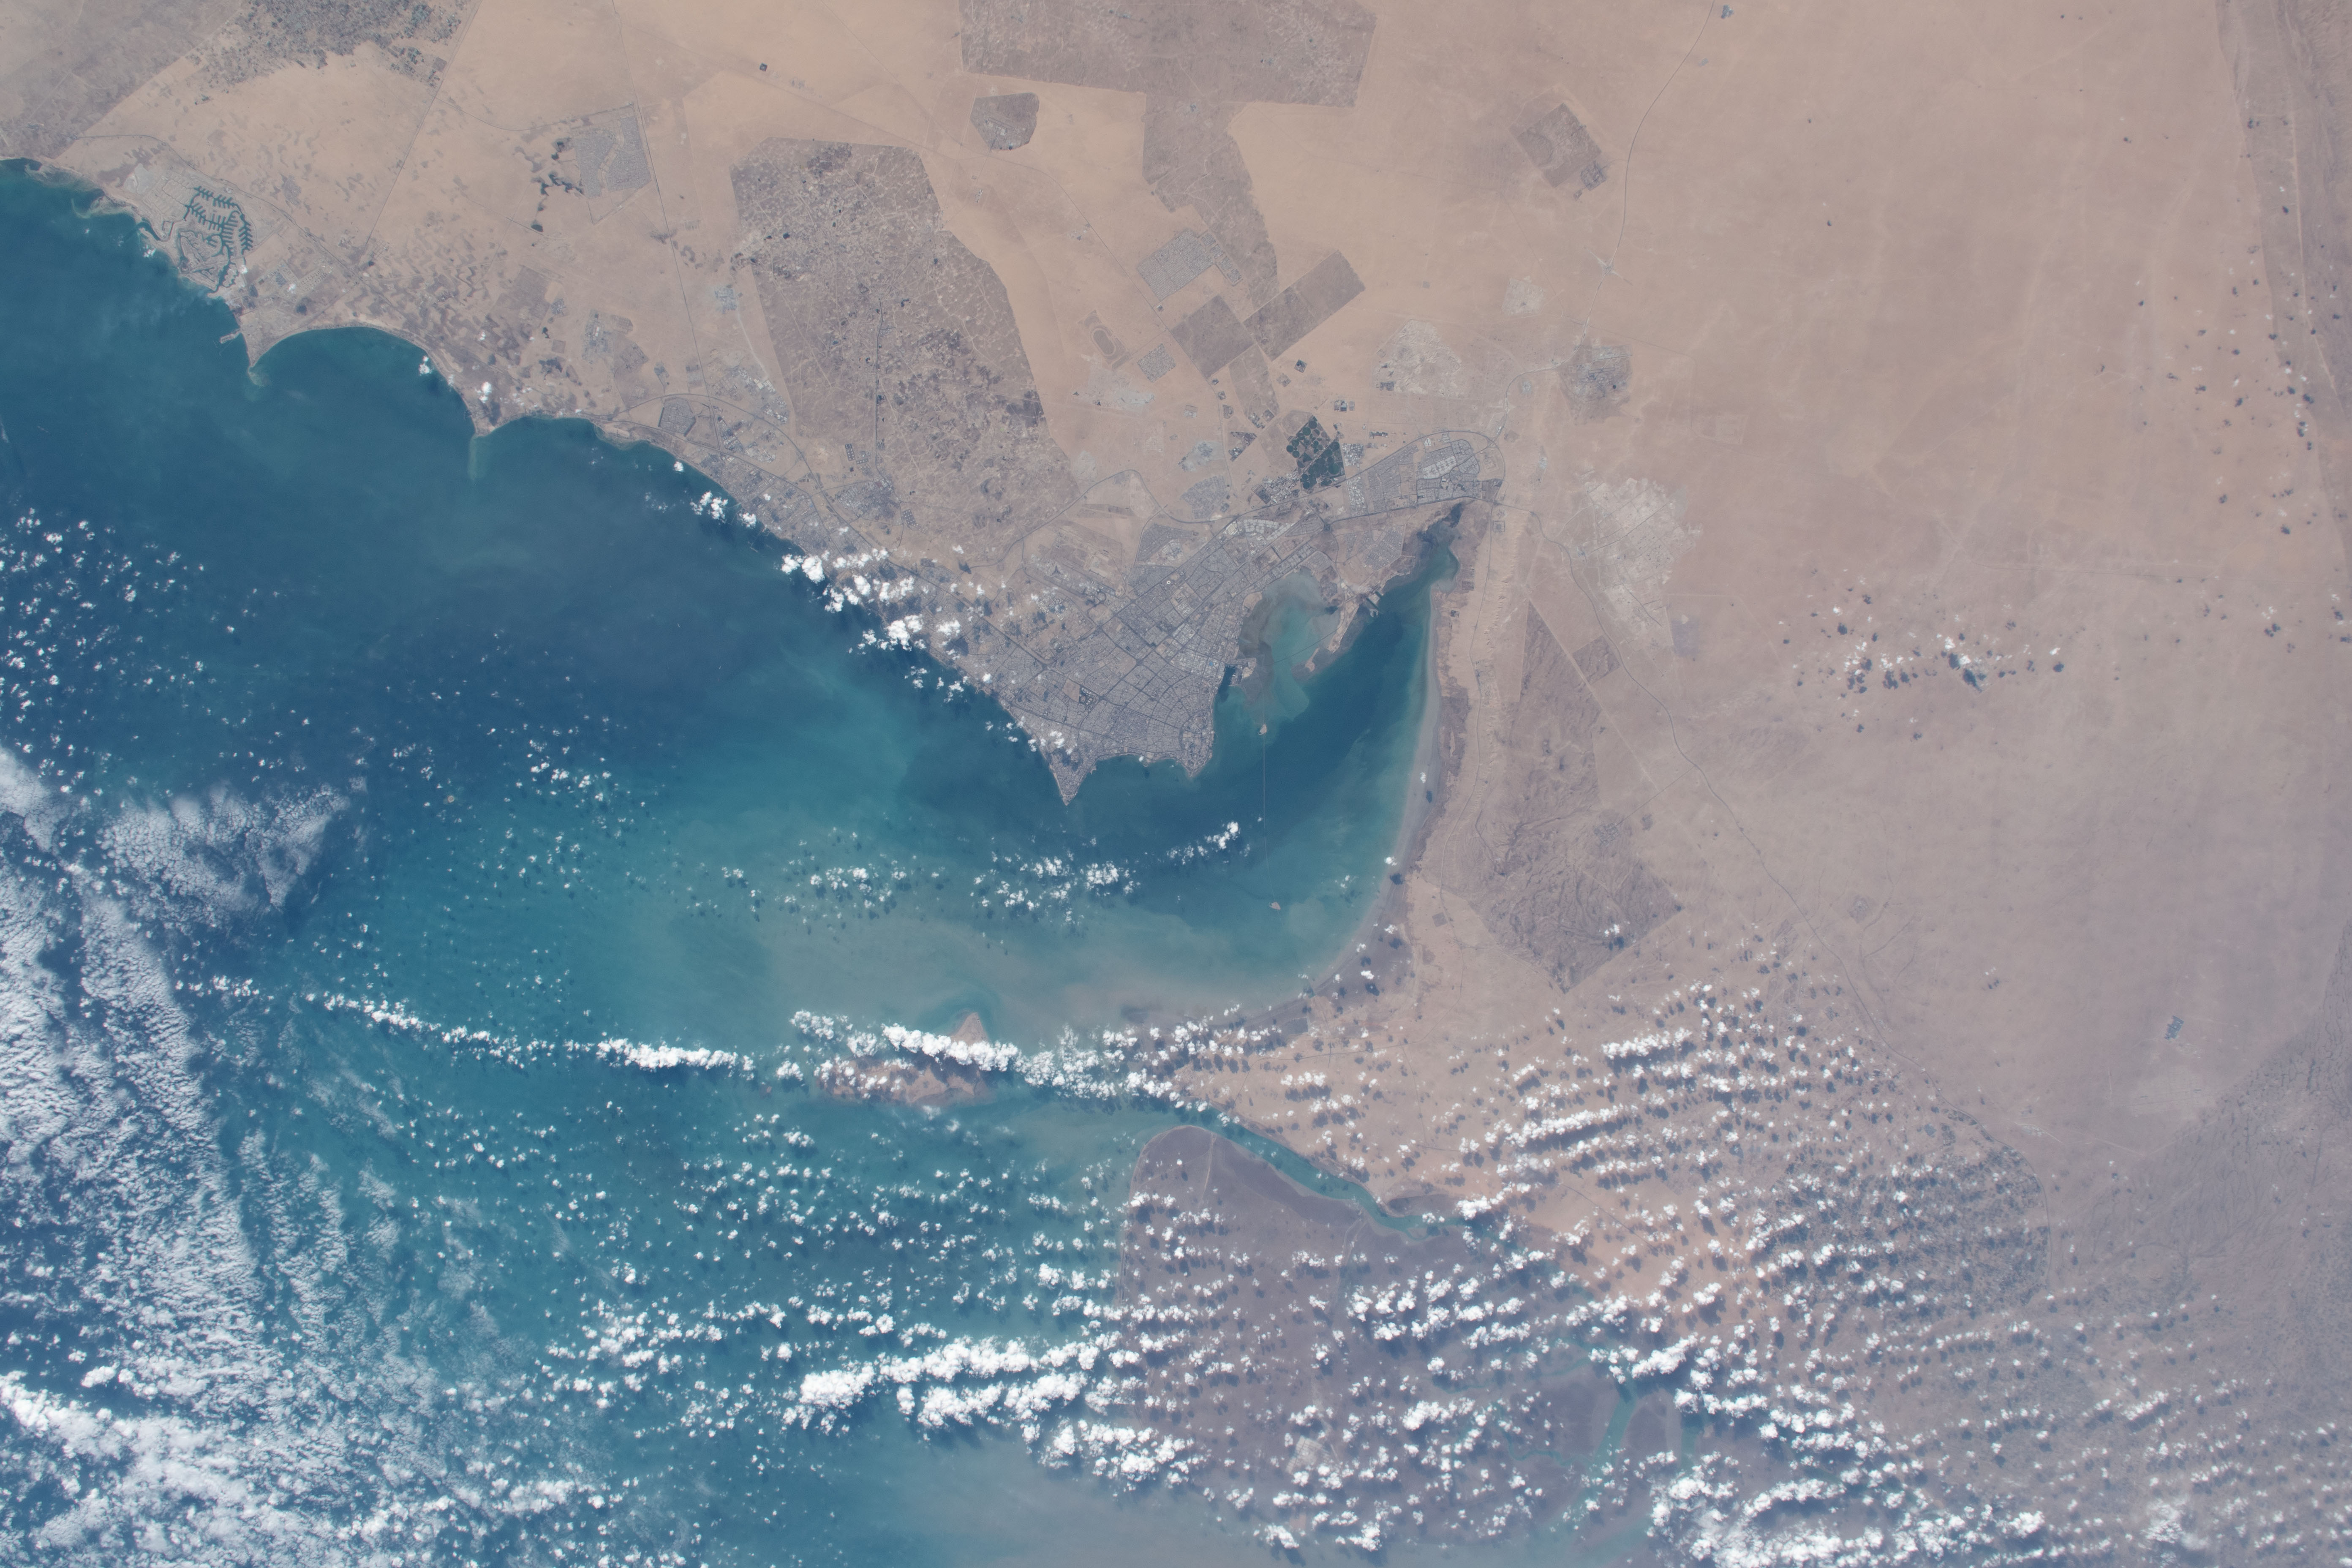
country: KUWAIT
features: PERSIAN GULF, KUWAIT BAY
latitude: 29.5
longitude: 48.0
